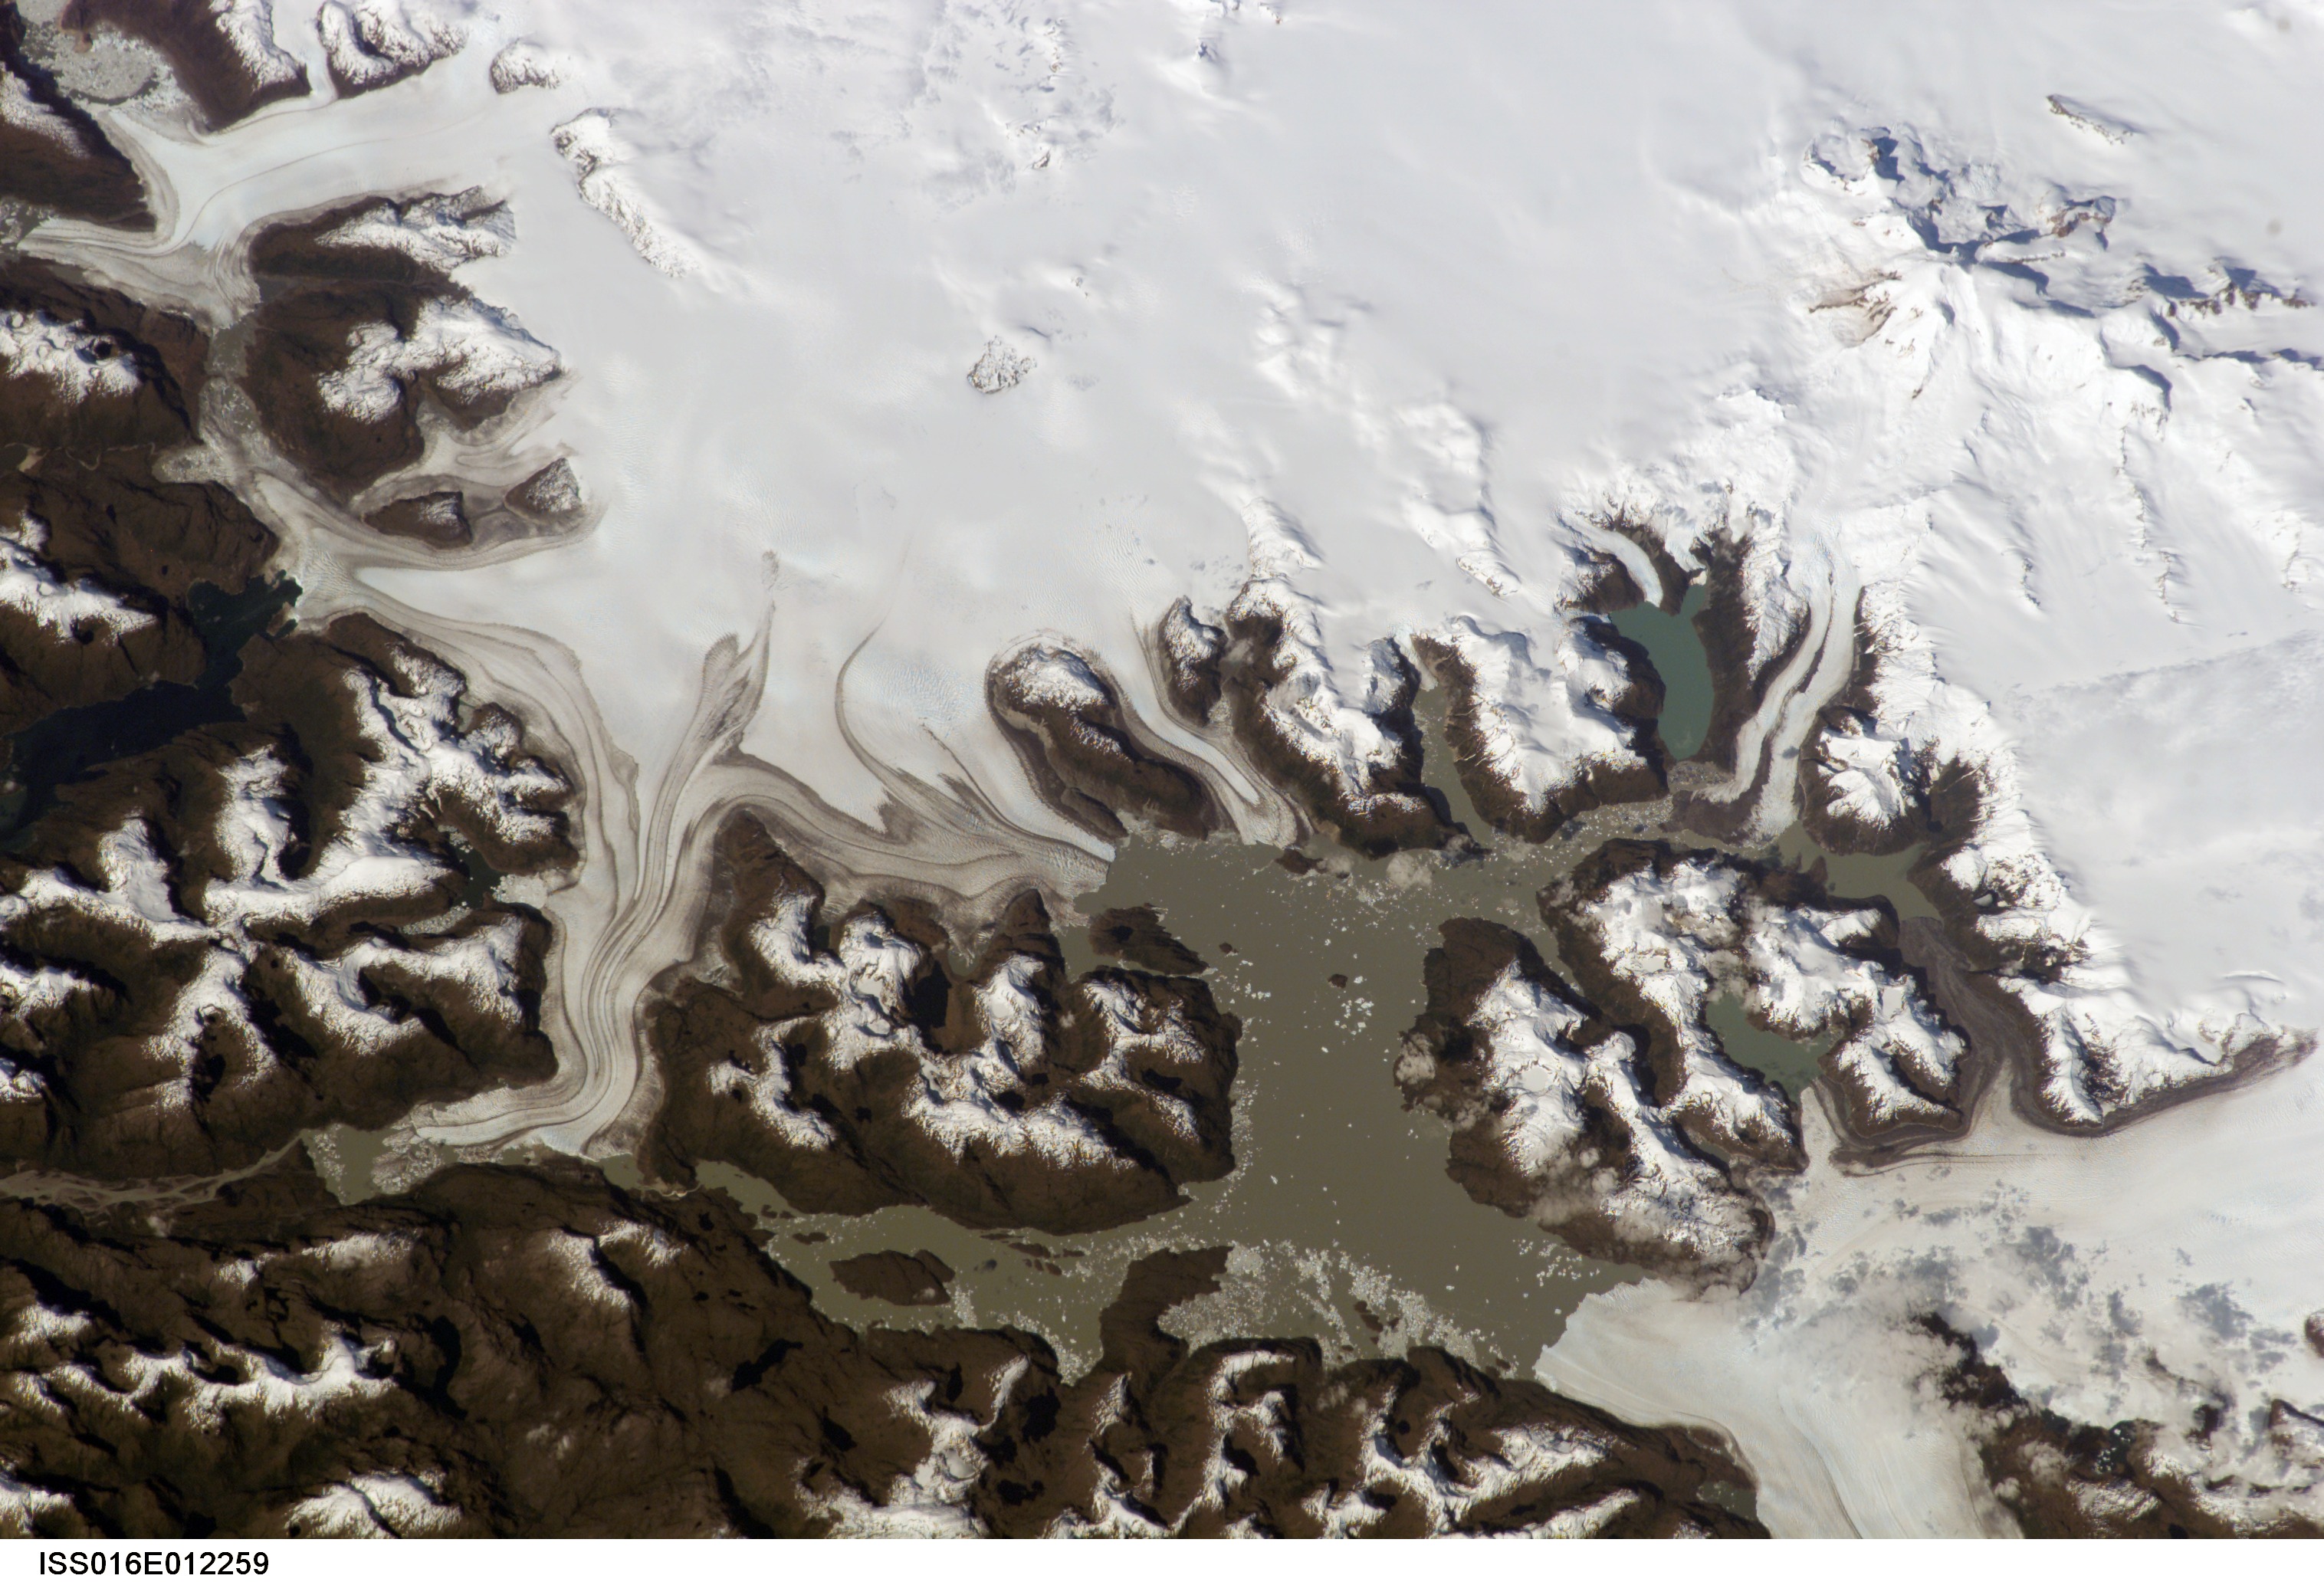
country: CHILE
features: GREVE L., BRUGGEN GL., ICE FIELD
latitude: -49.0
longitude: -74.0
